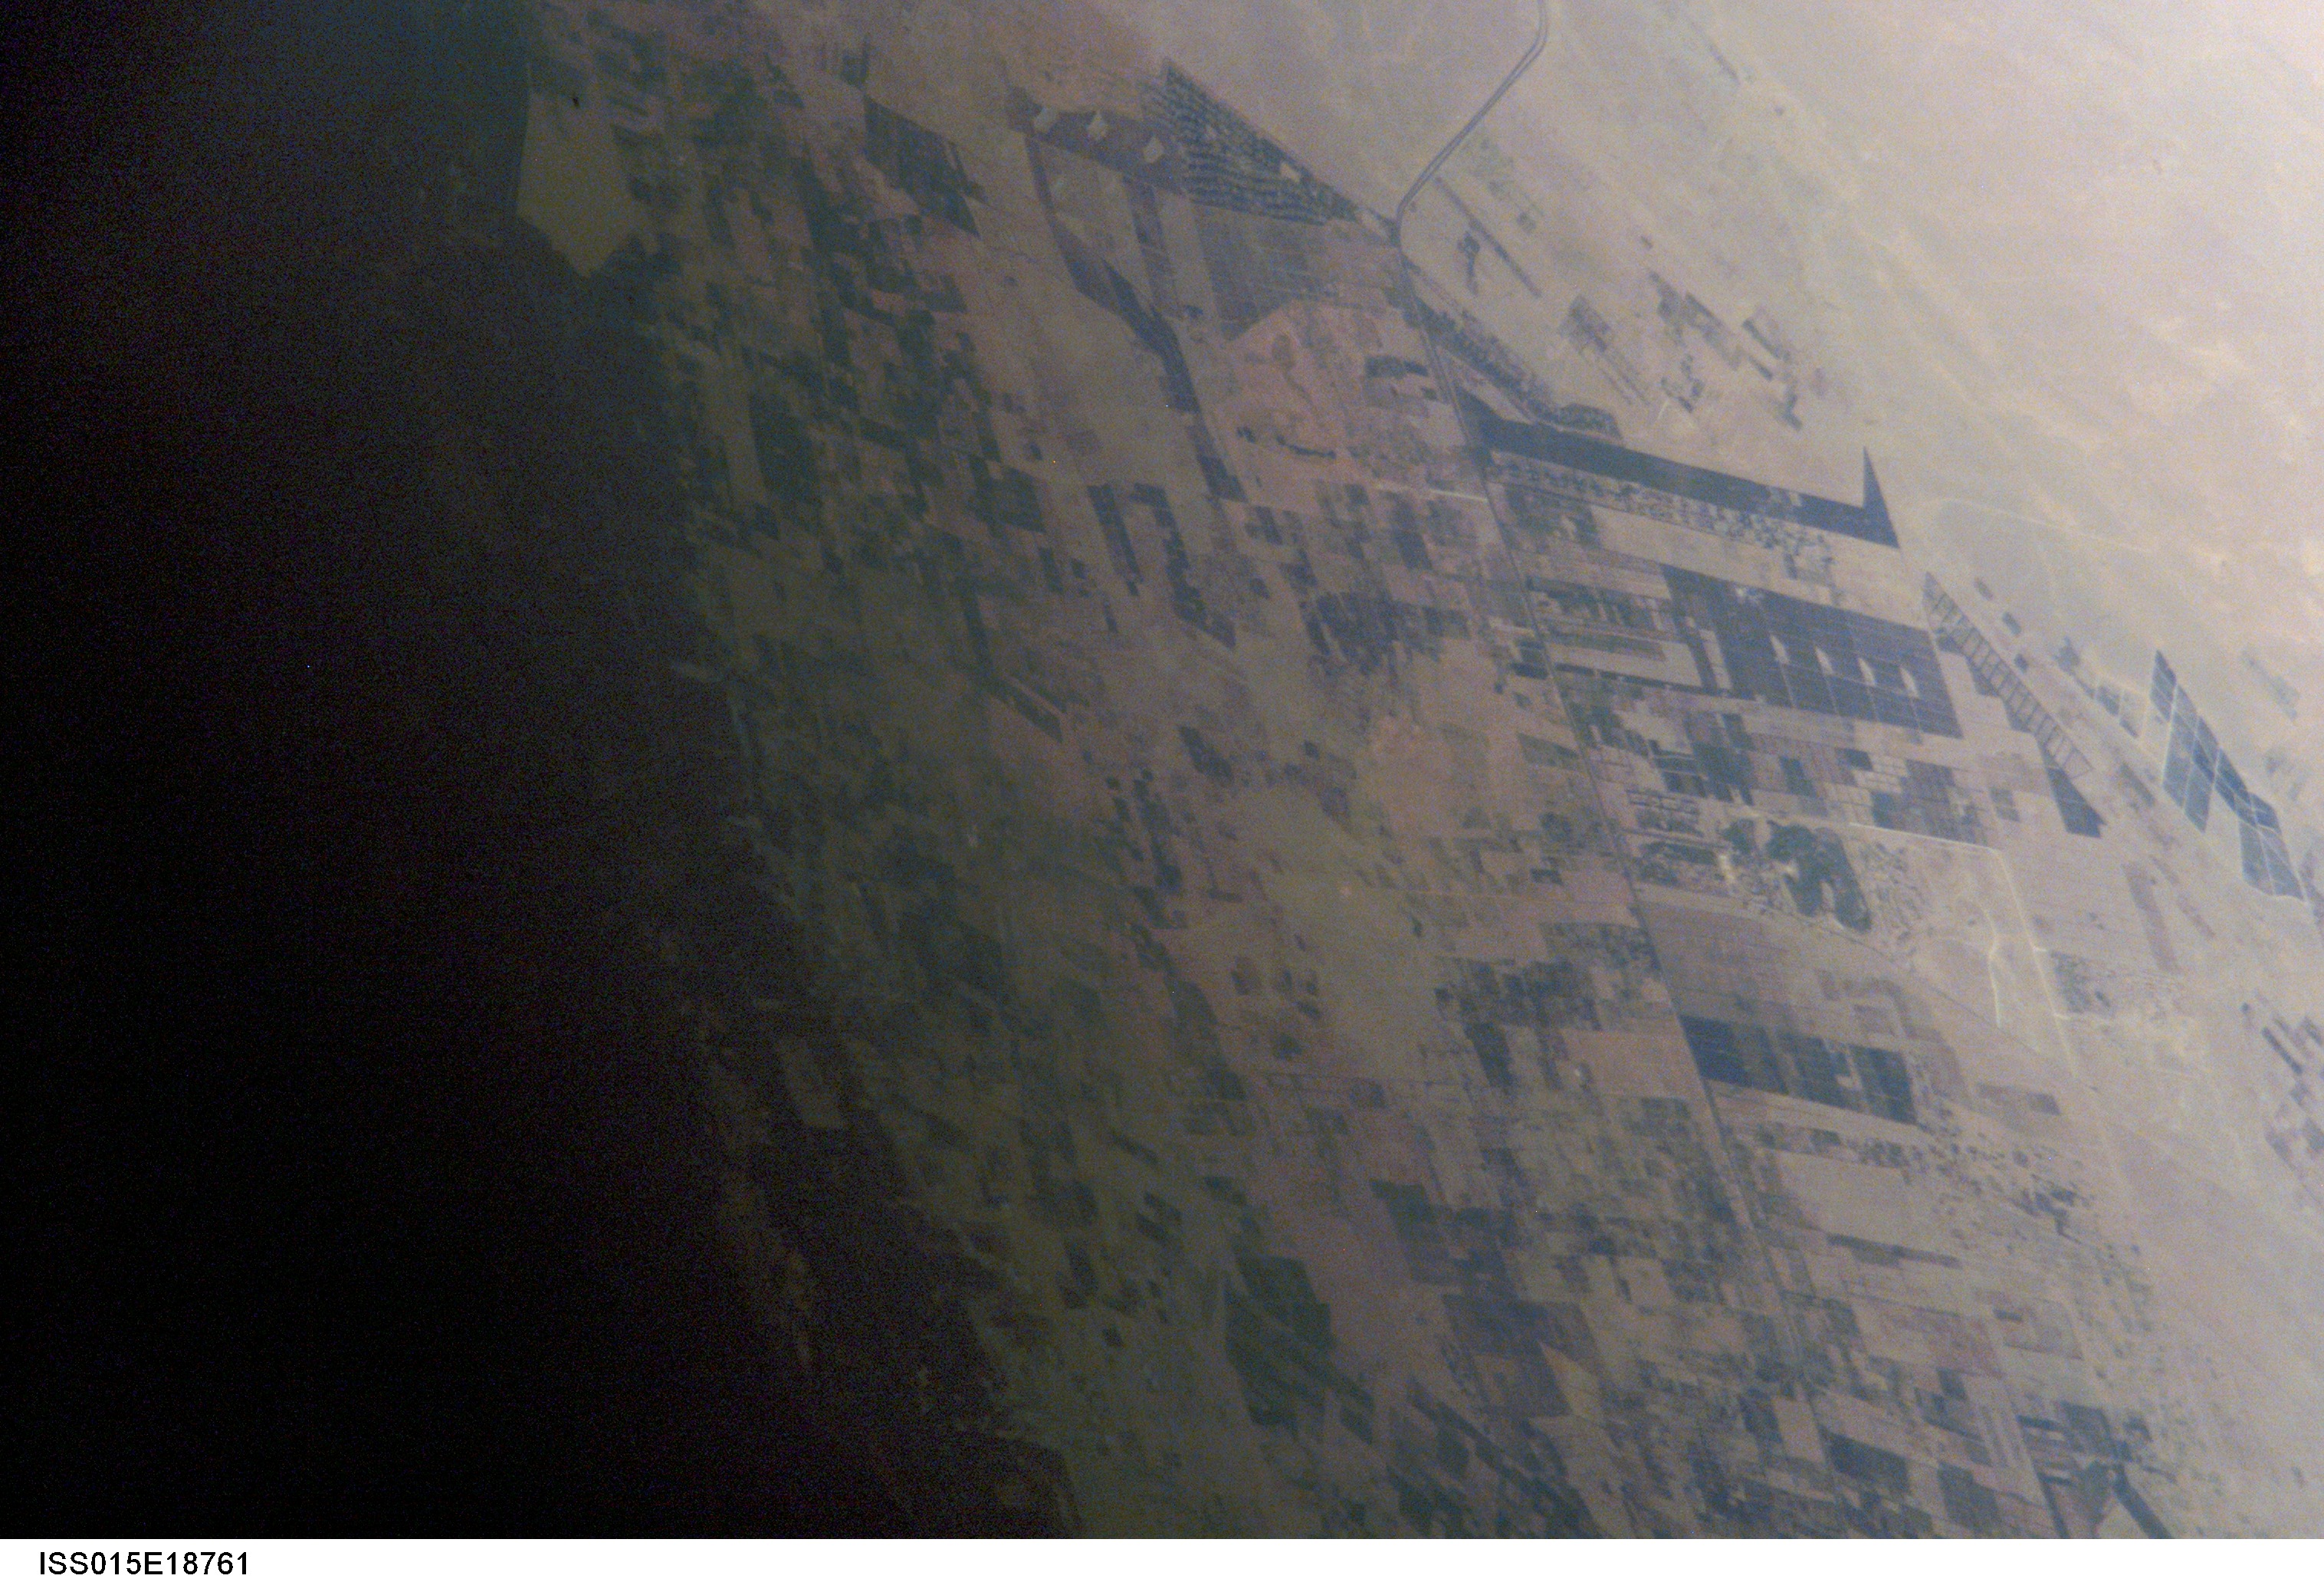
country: EGYPT
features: DES., AGR. AREA NW. OF EL GIZA
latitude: 30.2
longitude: 30.8
